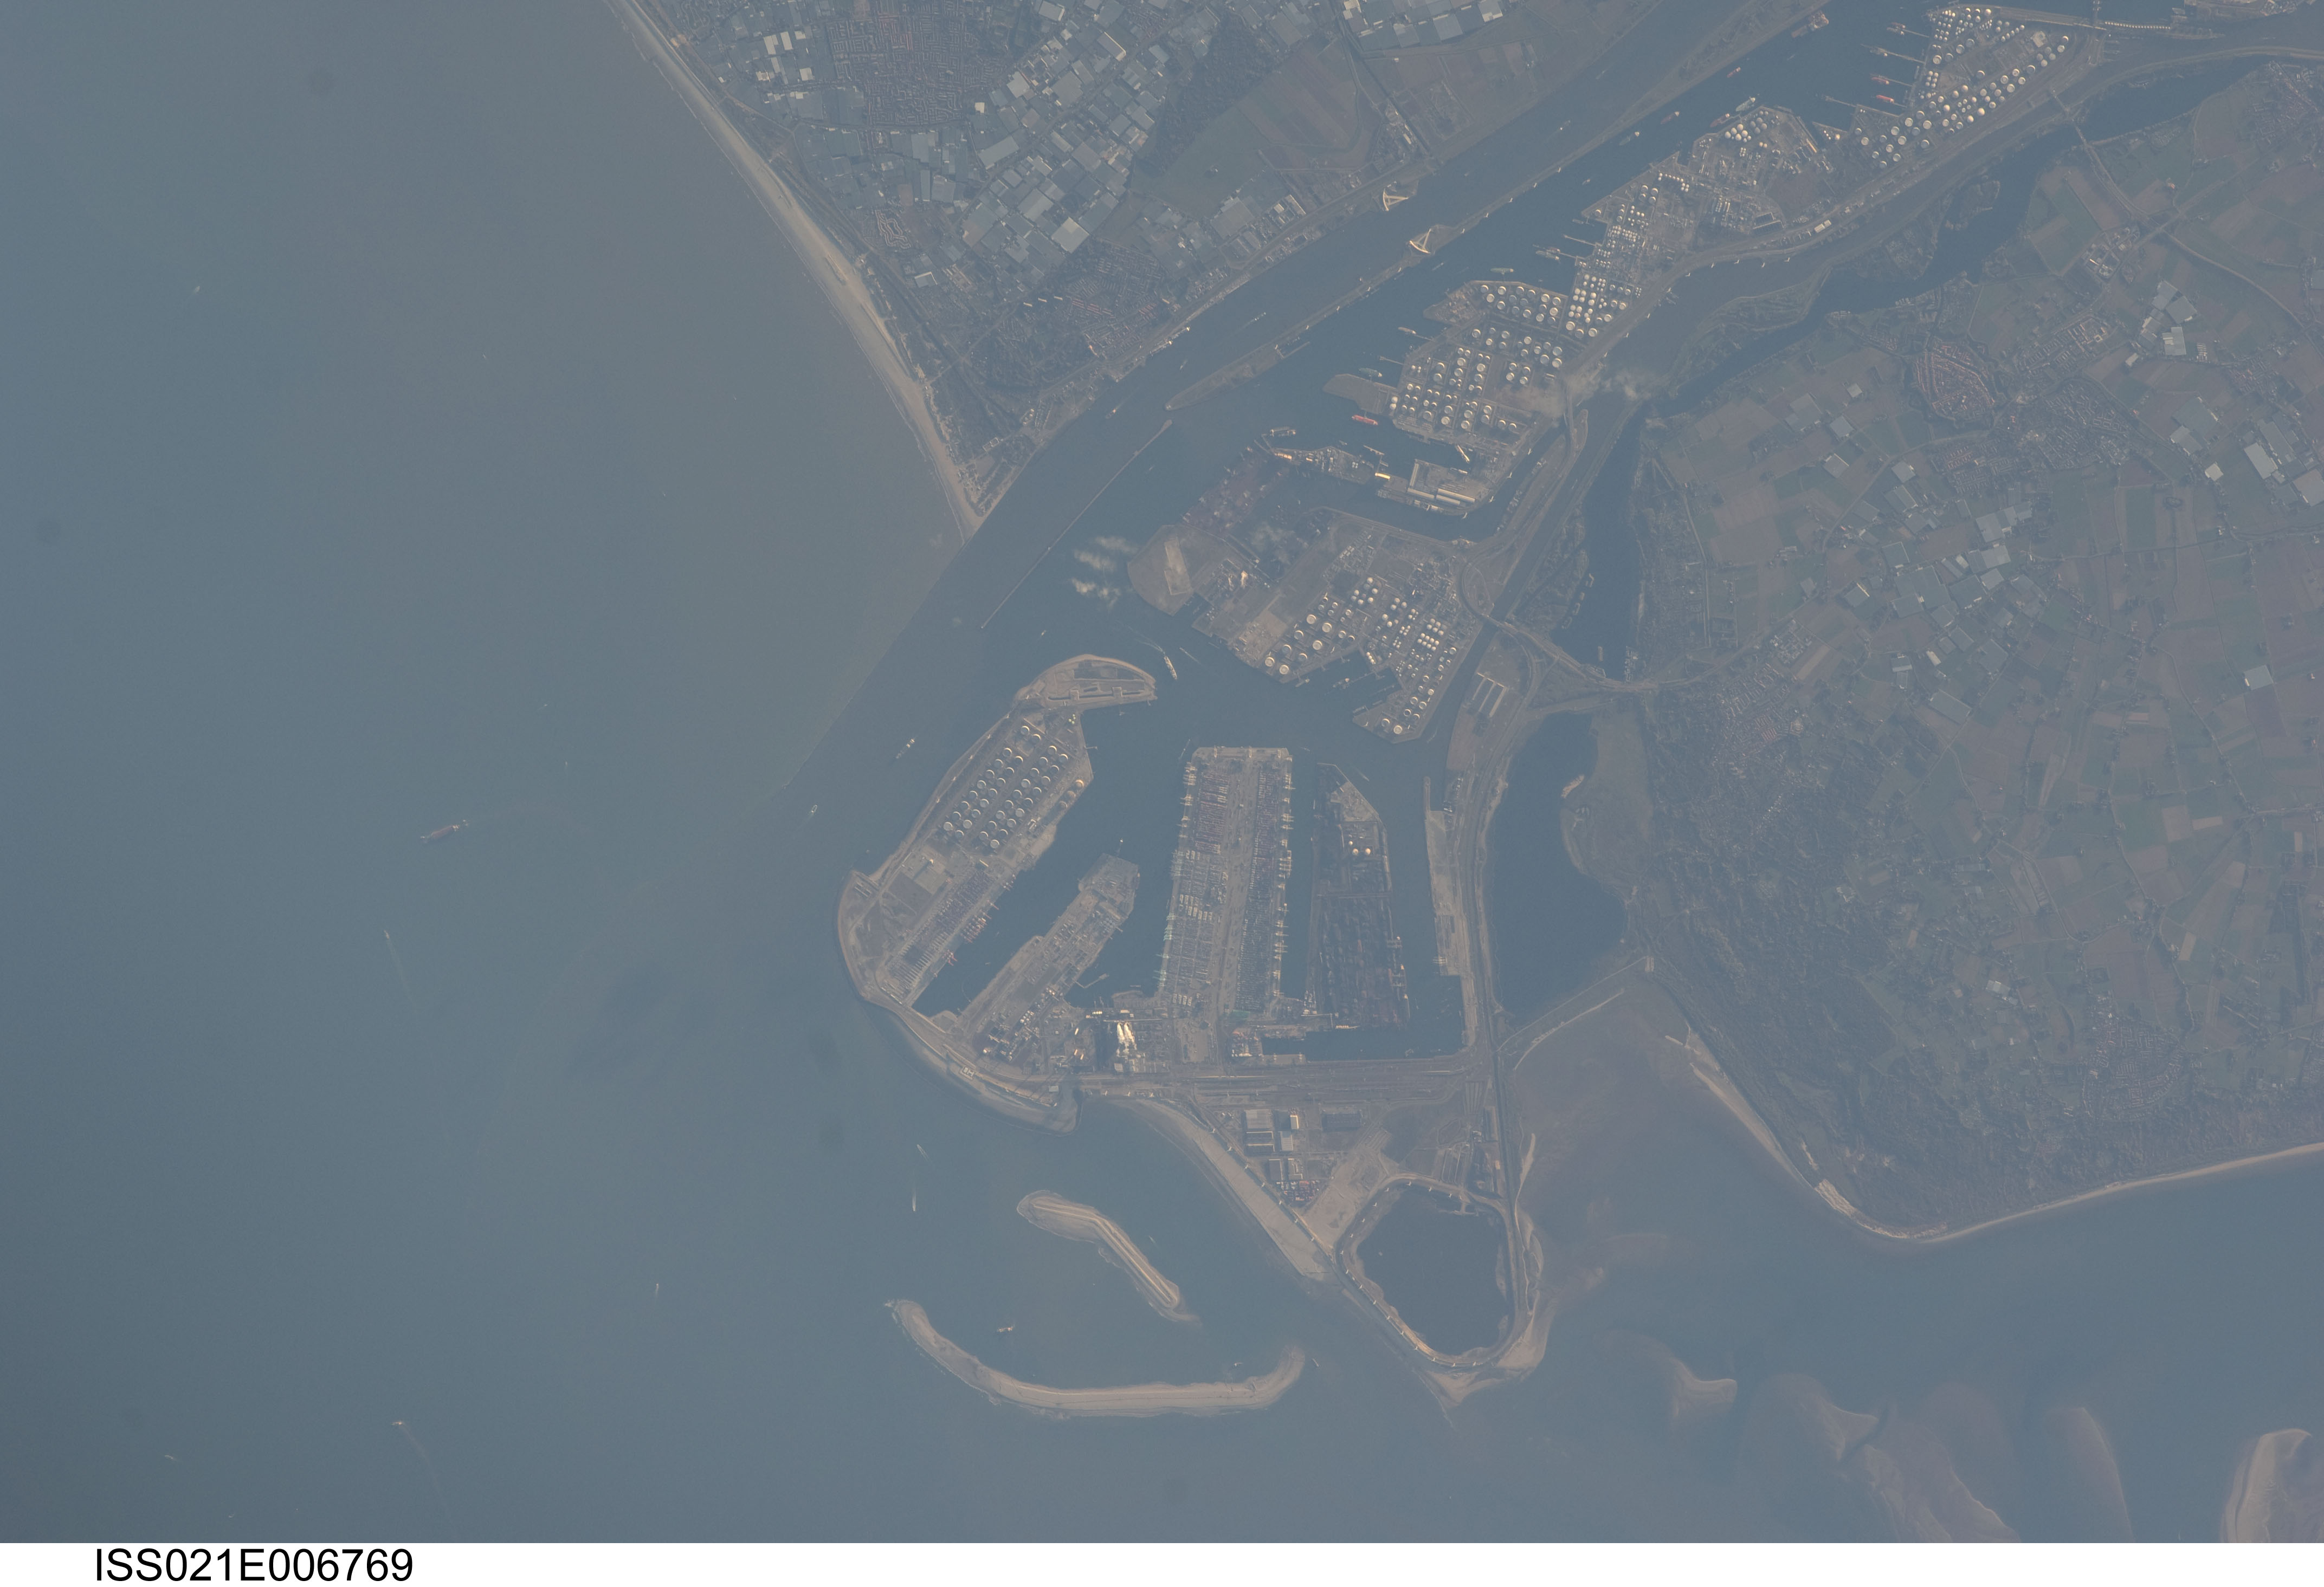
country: NETHERLANDS
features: EUROPOORT ROTTERDAM NETHERLANDS,OIL REFINERY,OIL TERMINALS,CALANDKANAAL,HOOK OF HOLLAND NETHERLANDS,HET SCHEUR
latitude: 52.0
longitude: 4.1
